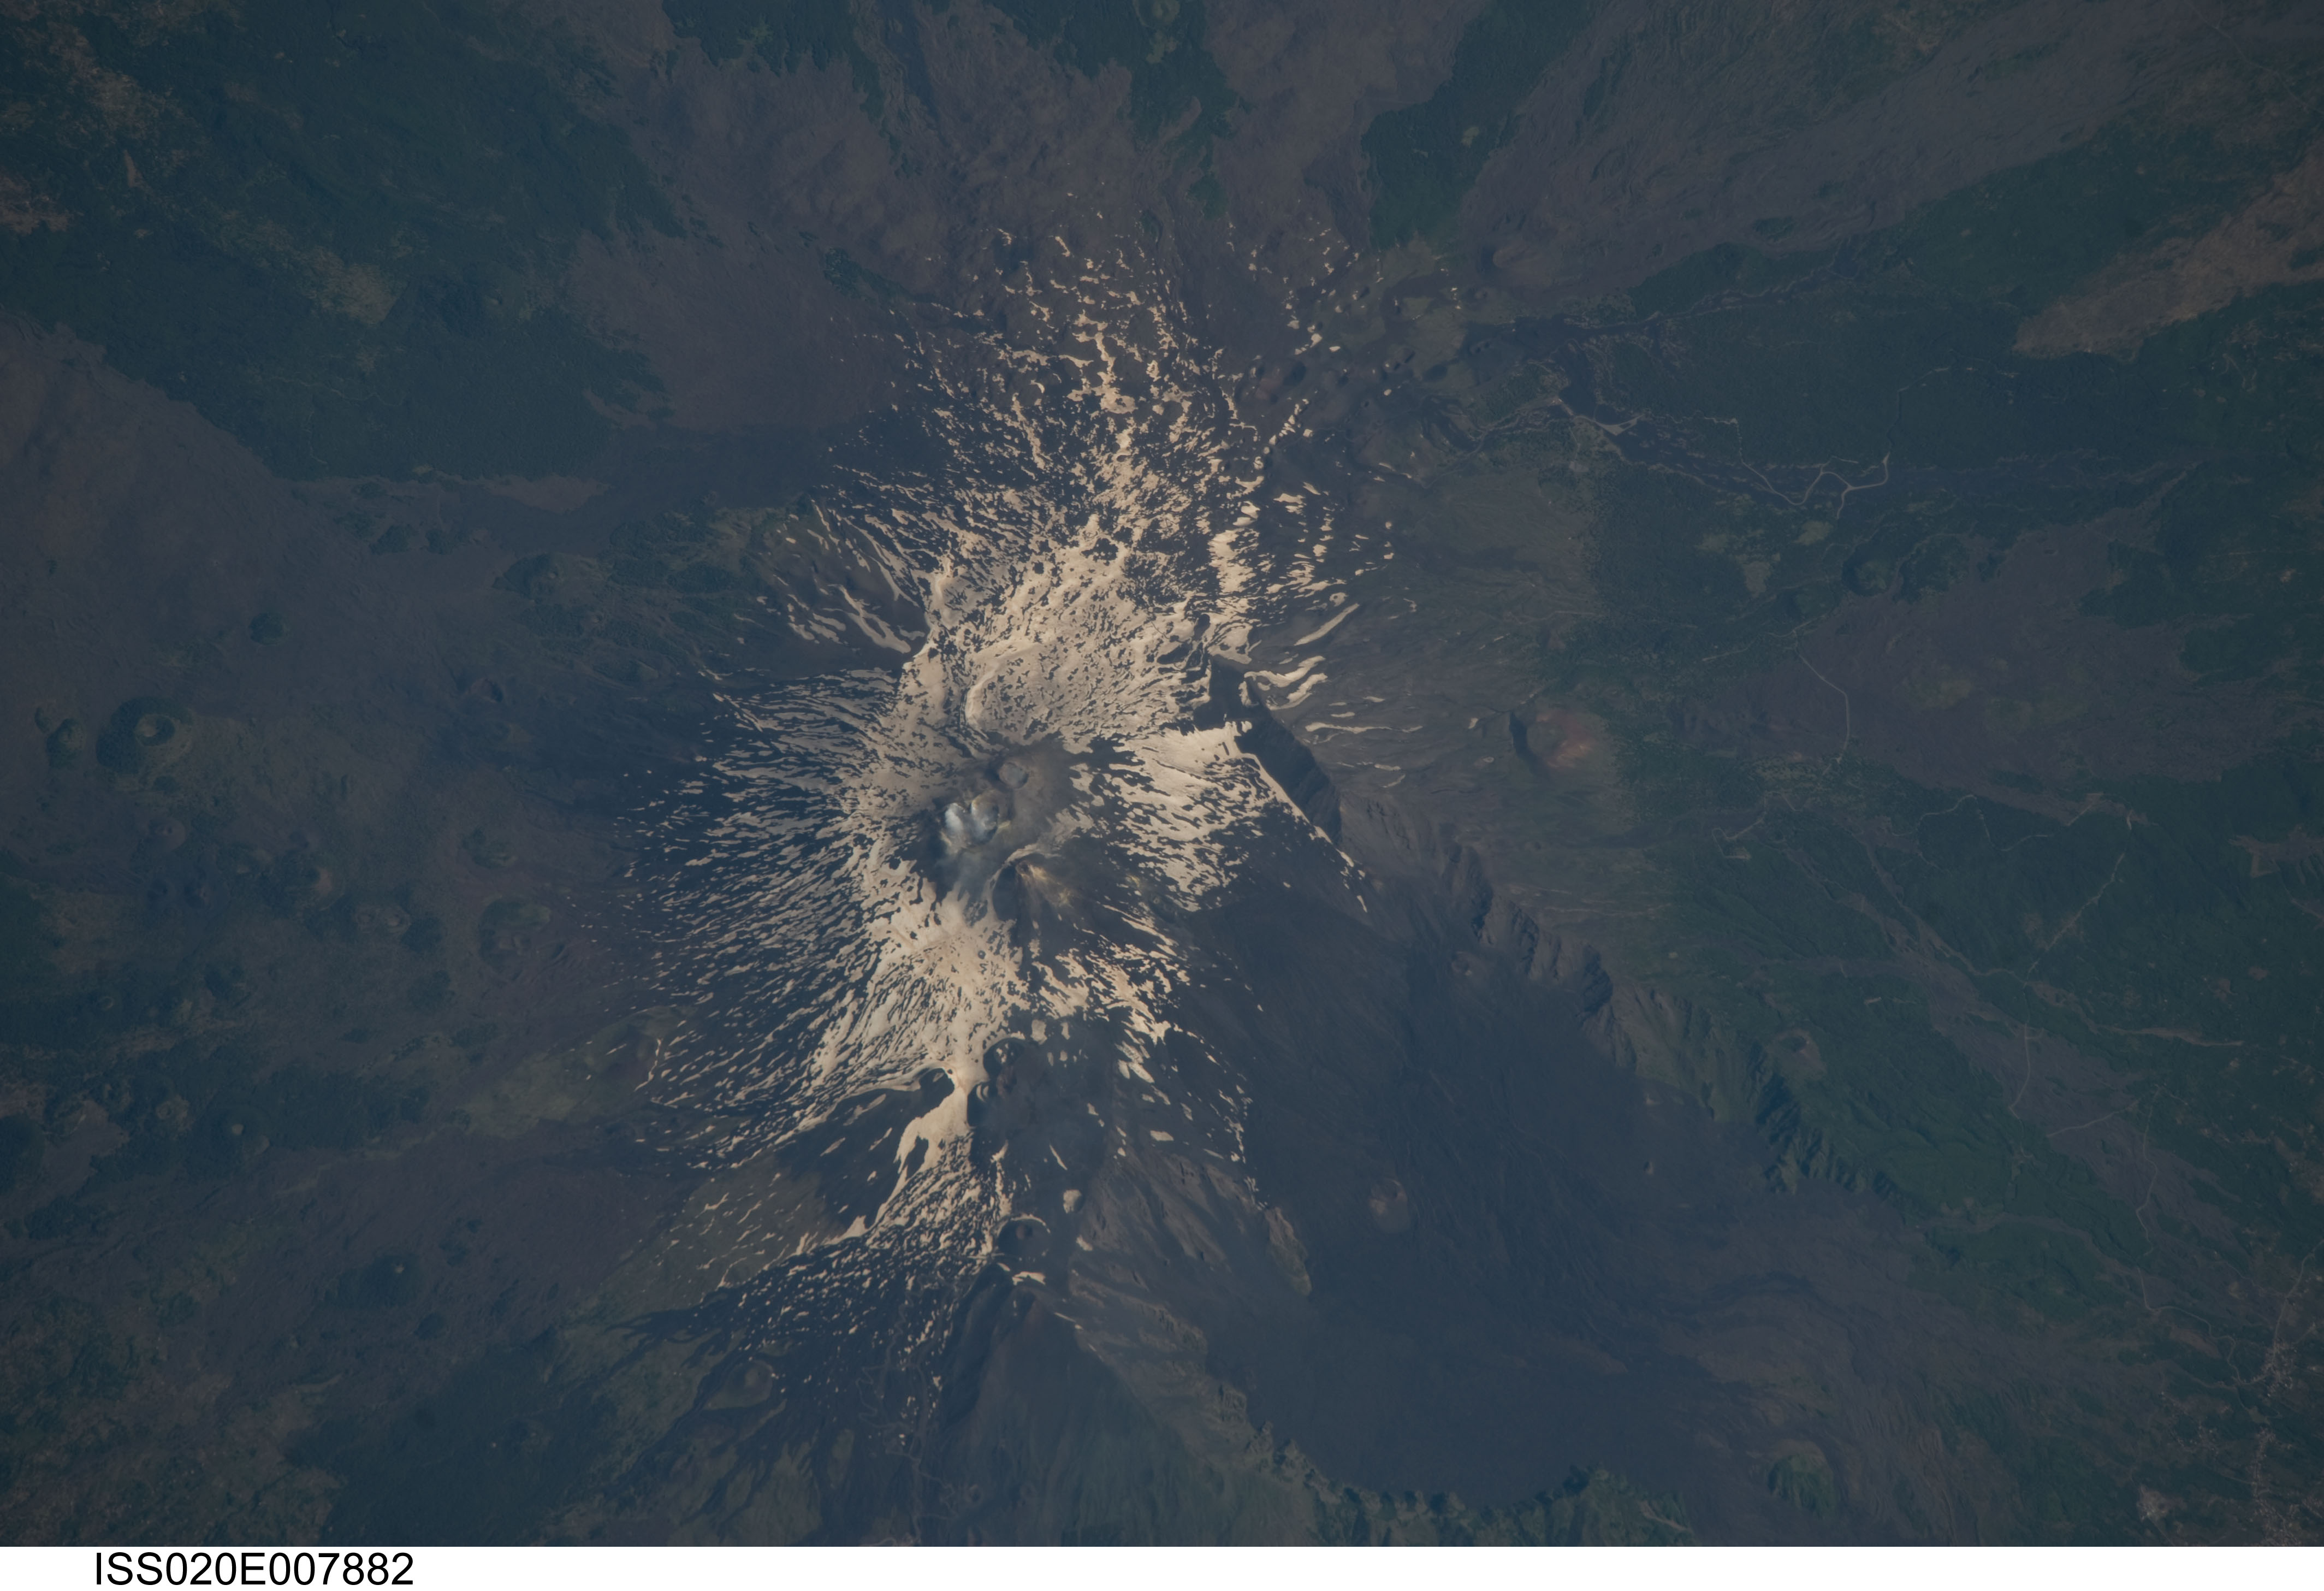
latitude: 37.8
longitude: 15.0
